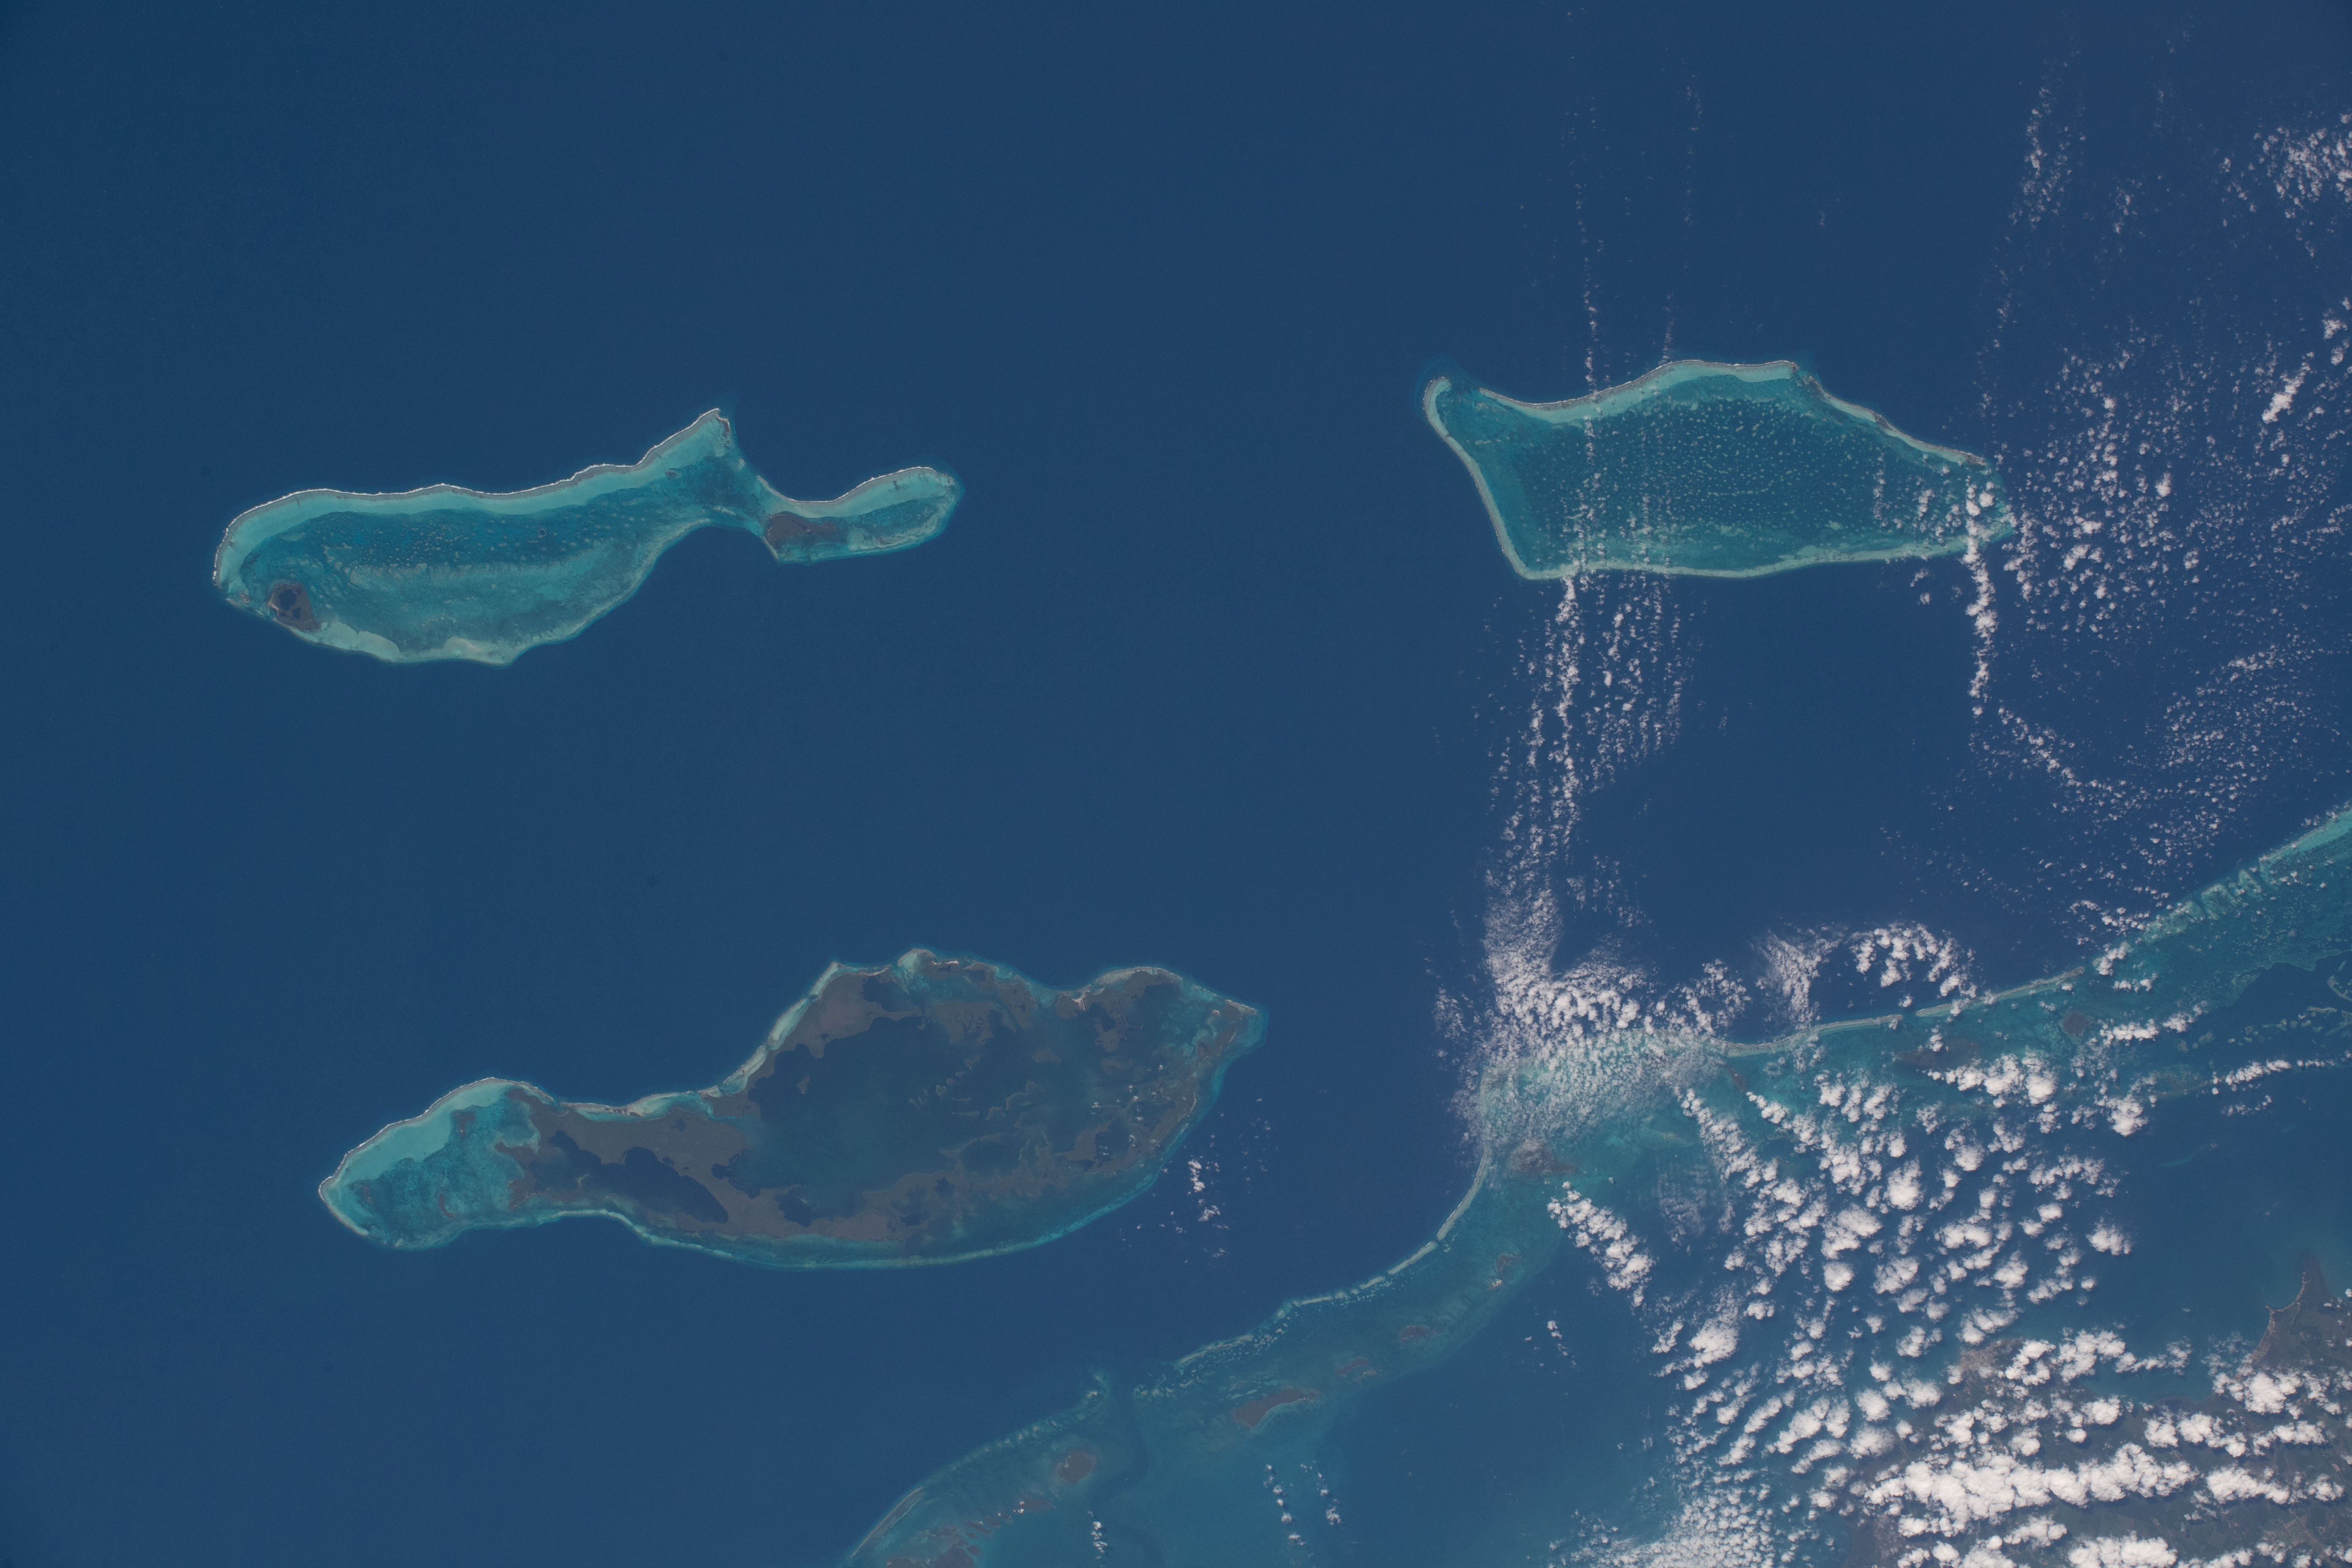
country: BELIZE
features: TURNEFFE ATOLL, LIGHTHOUSE REEF, GLOVERS ATOLL
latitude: 17.1
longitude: -87.8
